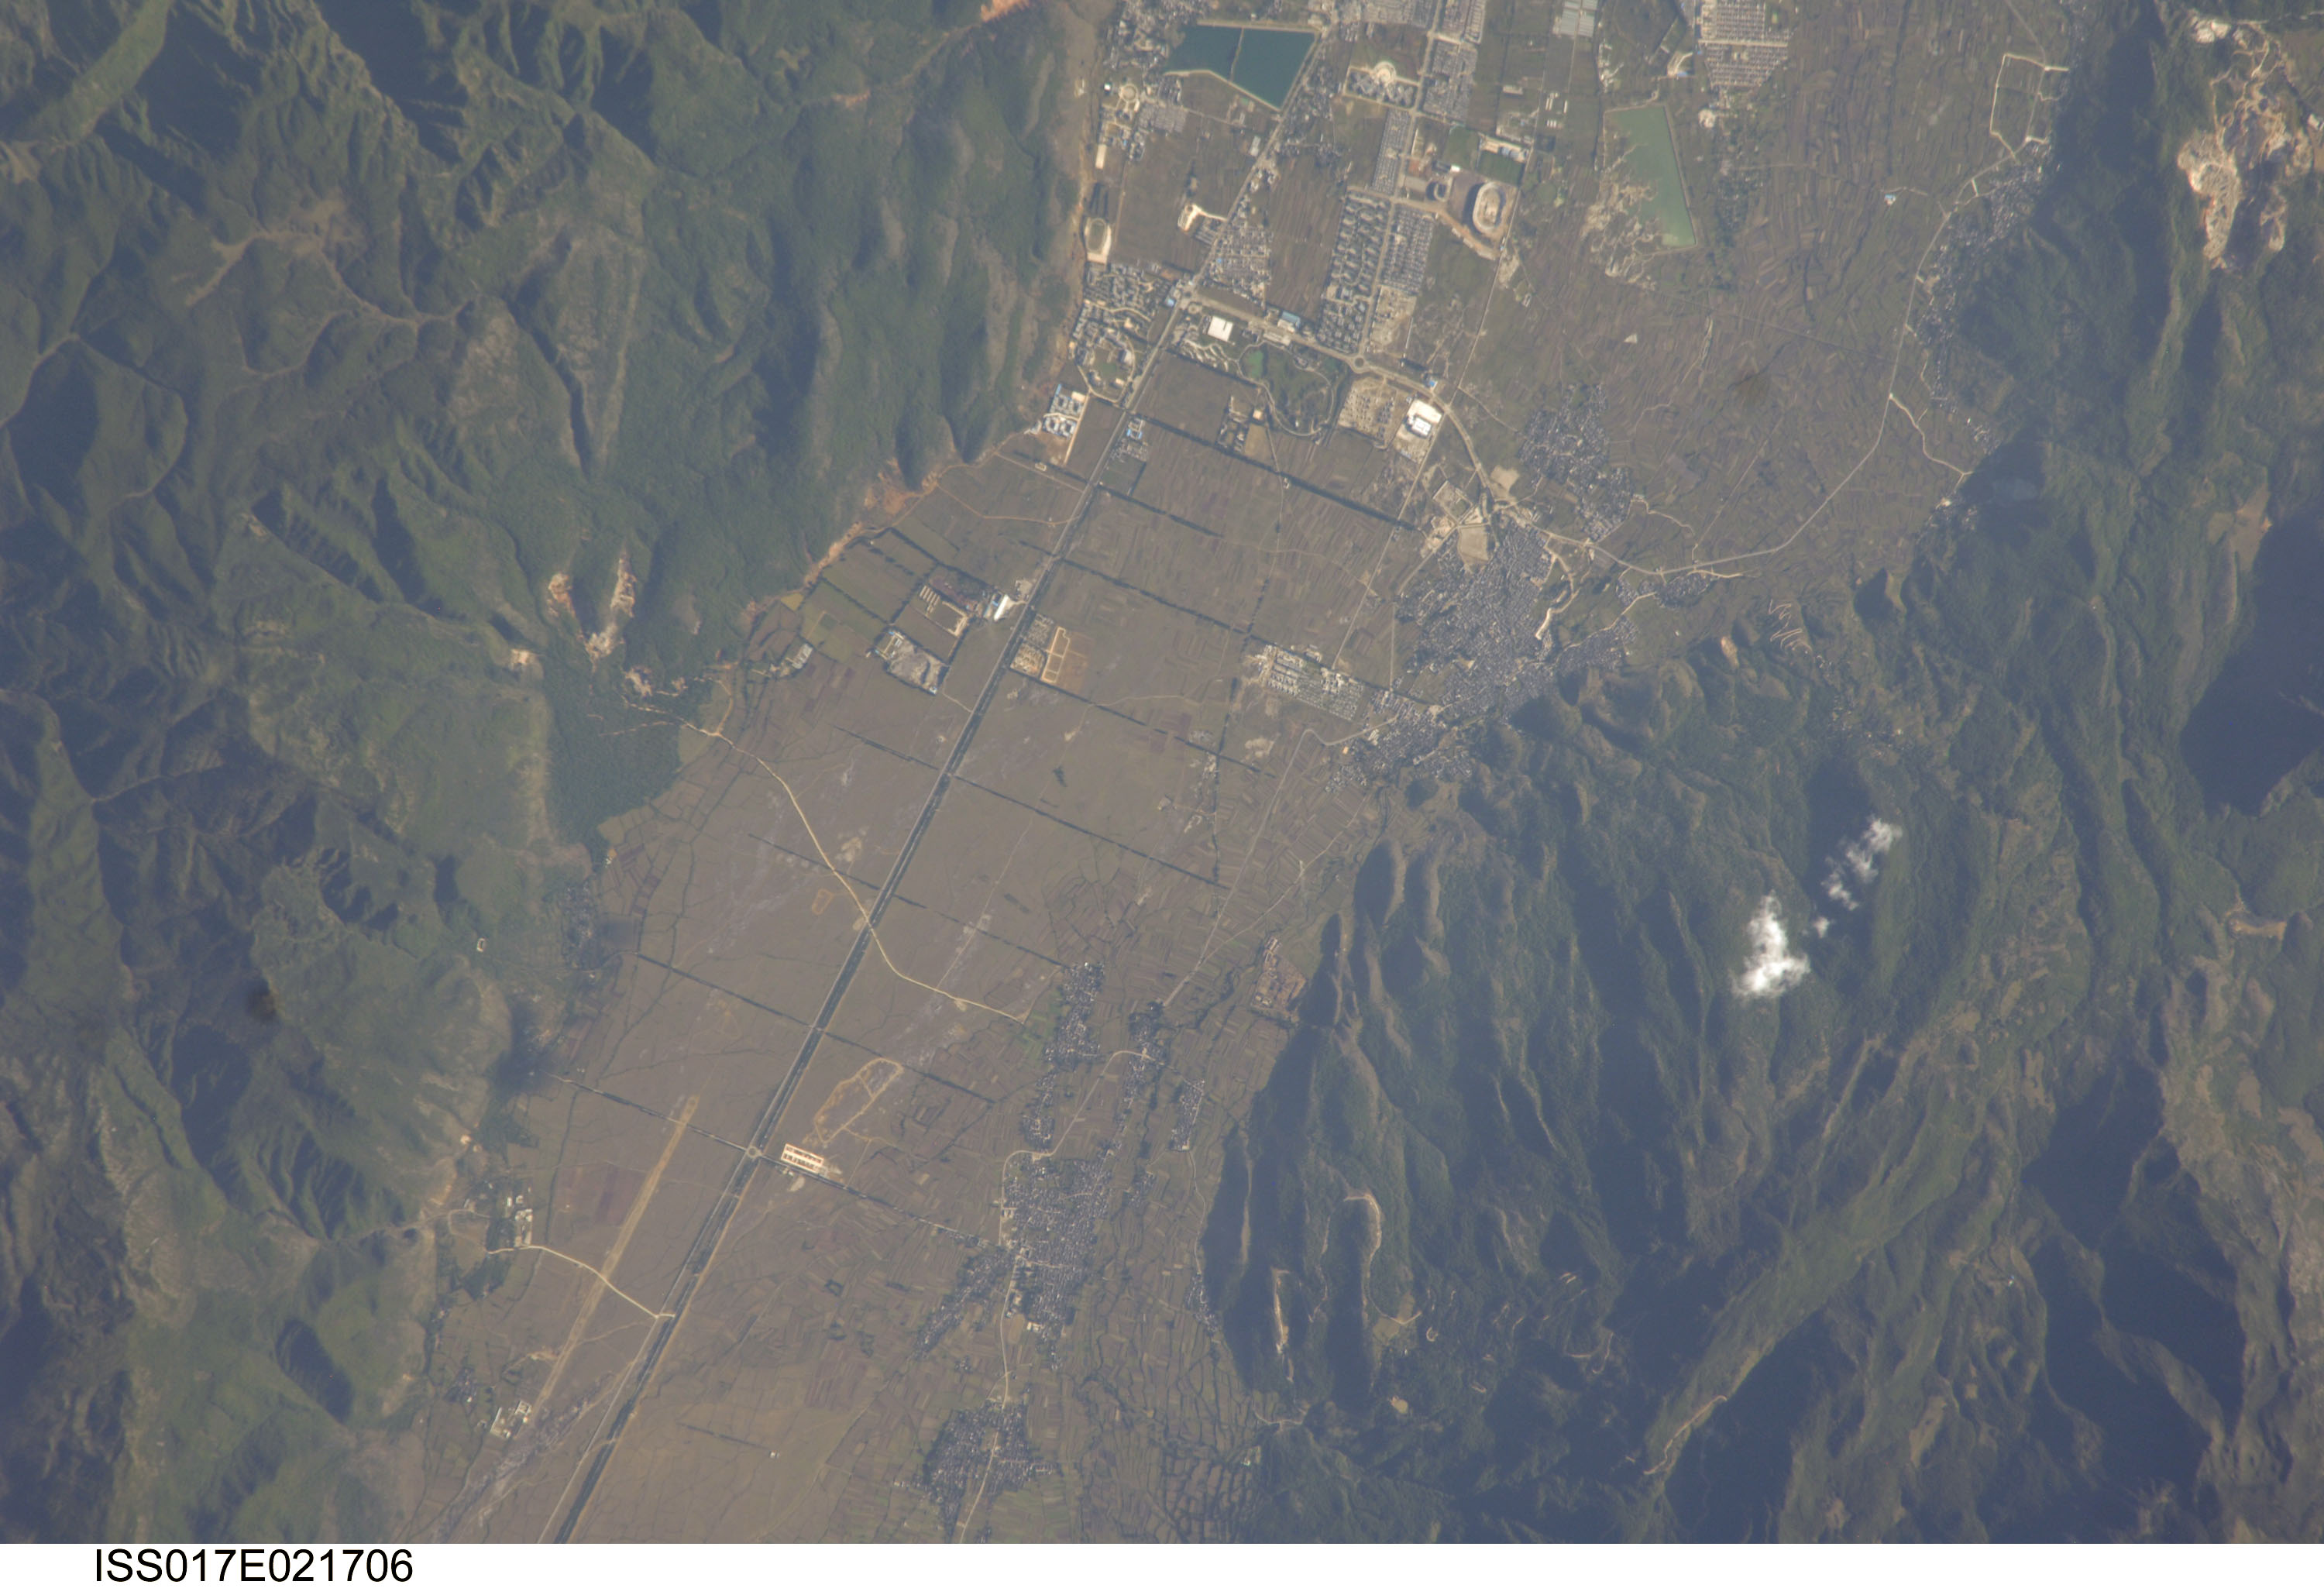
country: CHINA
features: AGR. AREA N . OF TAY-YEN, MTS.
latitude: 26.9
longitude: 100.2
